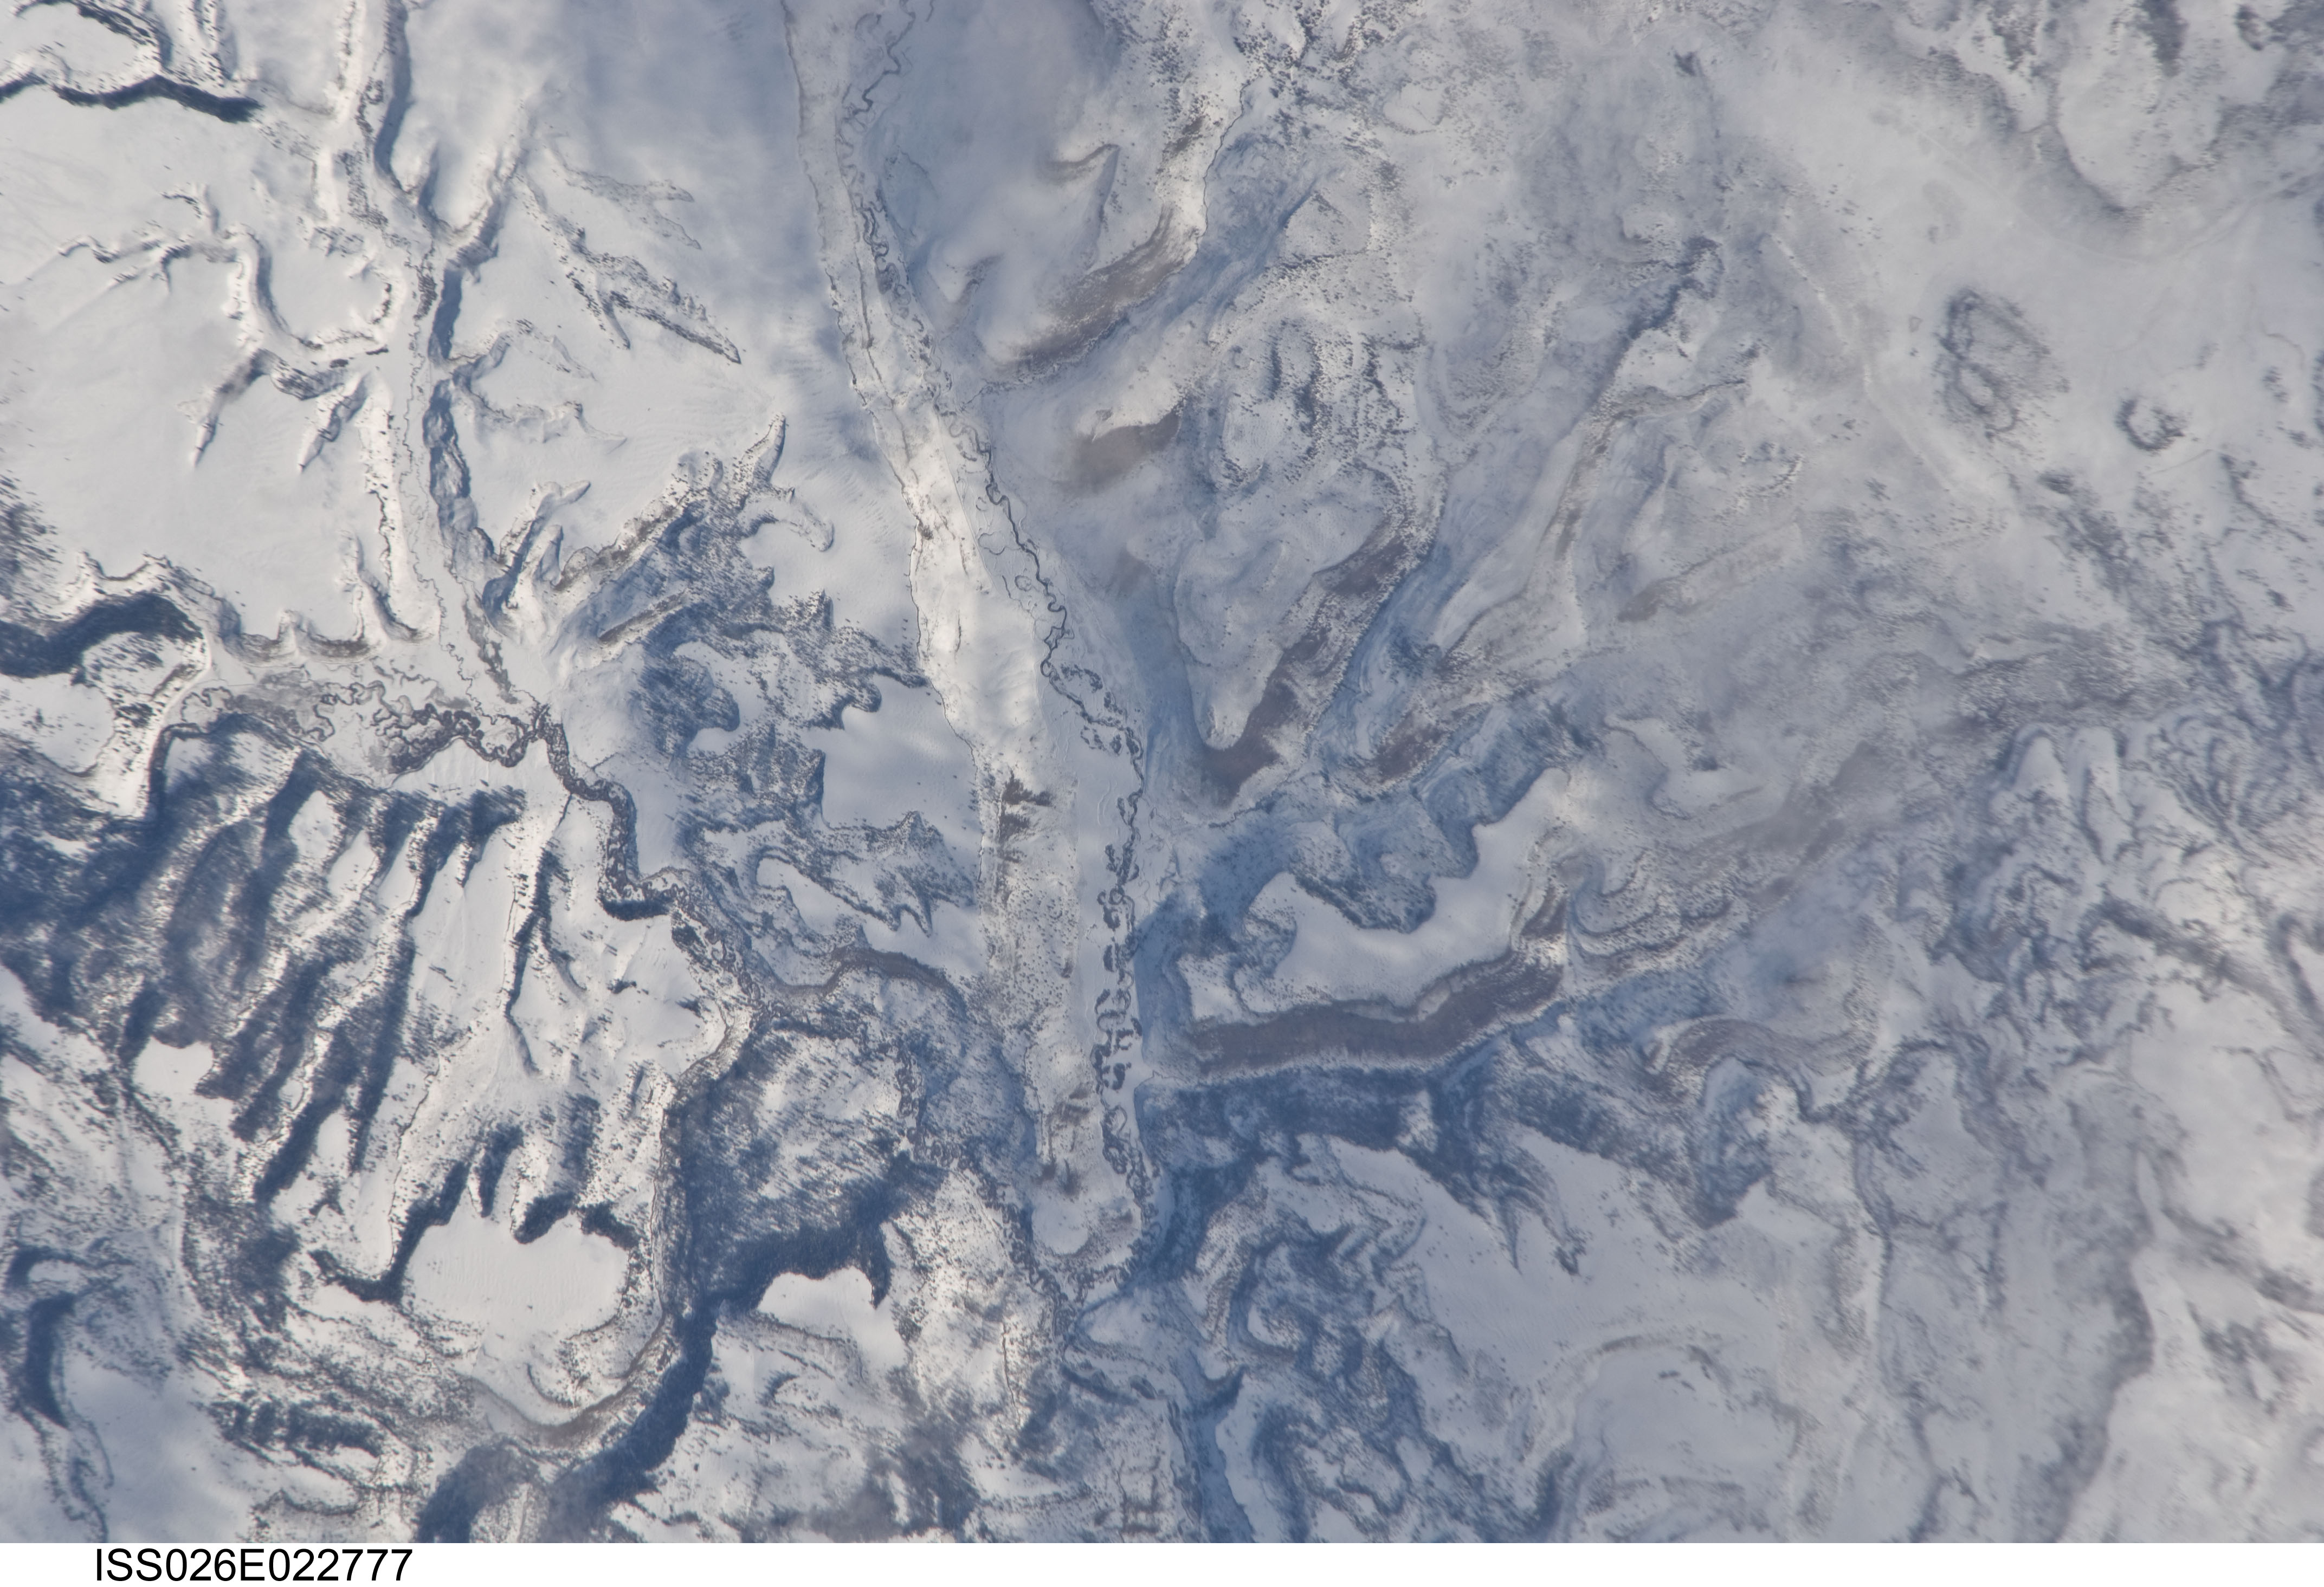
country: USA-OREGON
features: SILVIES R., MOSQUITO FLAT, SNOW
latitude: 43.8
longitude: -119.2
